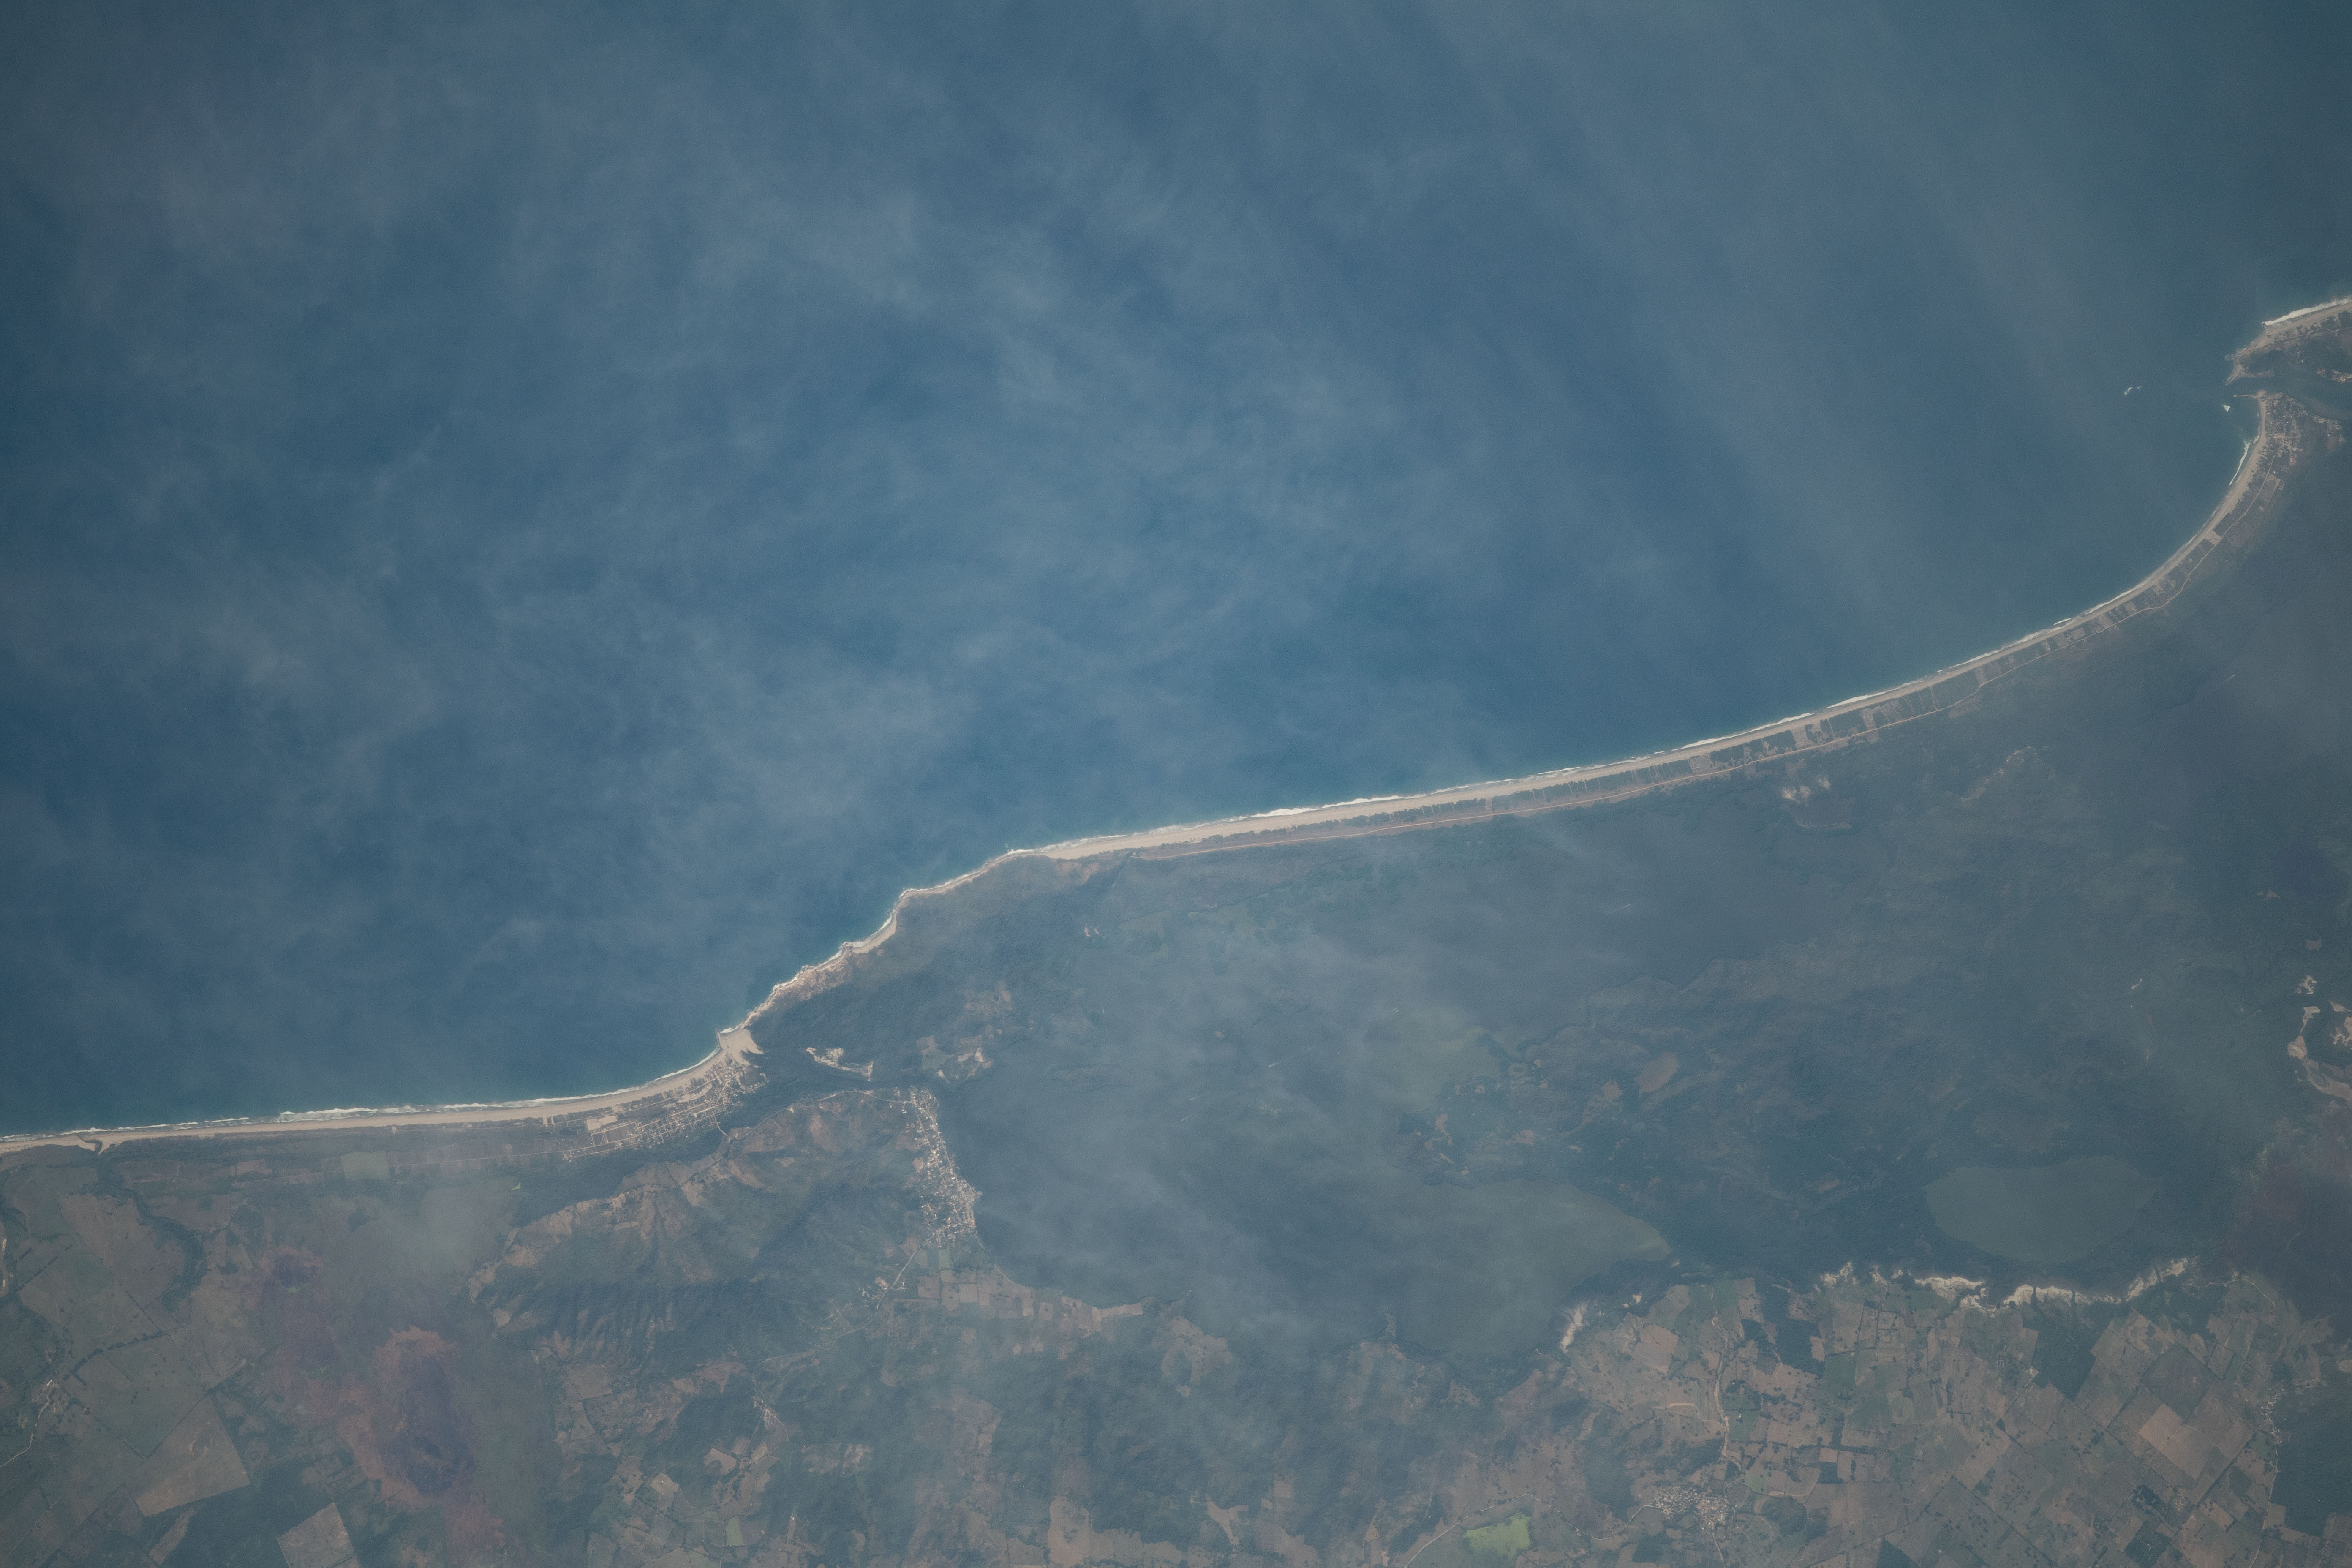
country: MEXICO
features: PASTORIA
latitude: 16.0
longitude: -97.6
